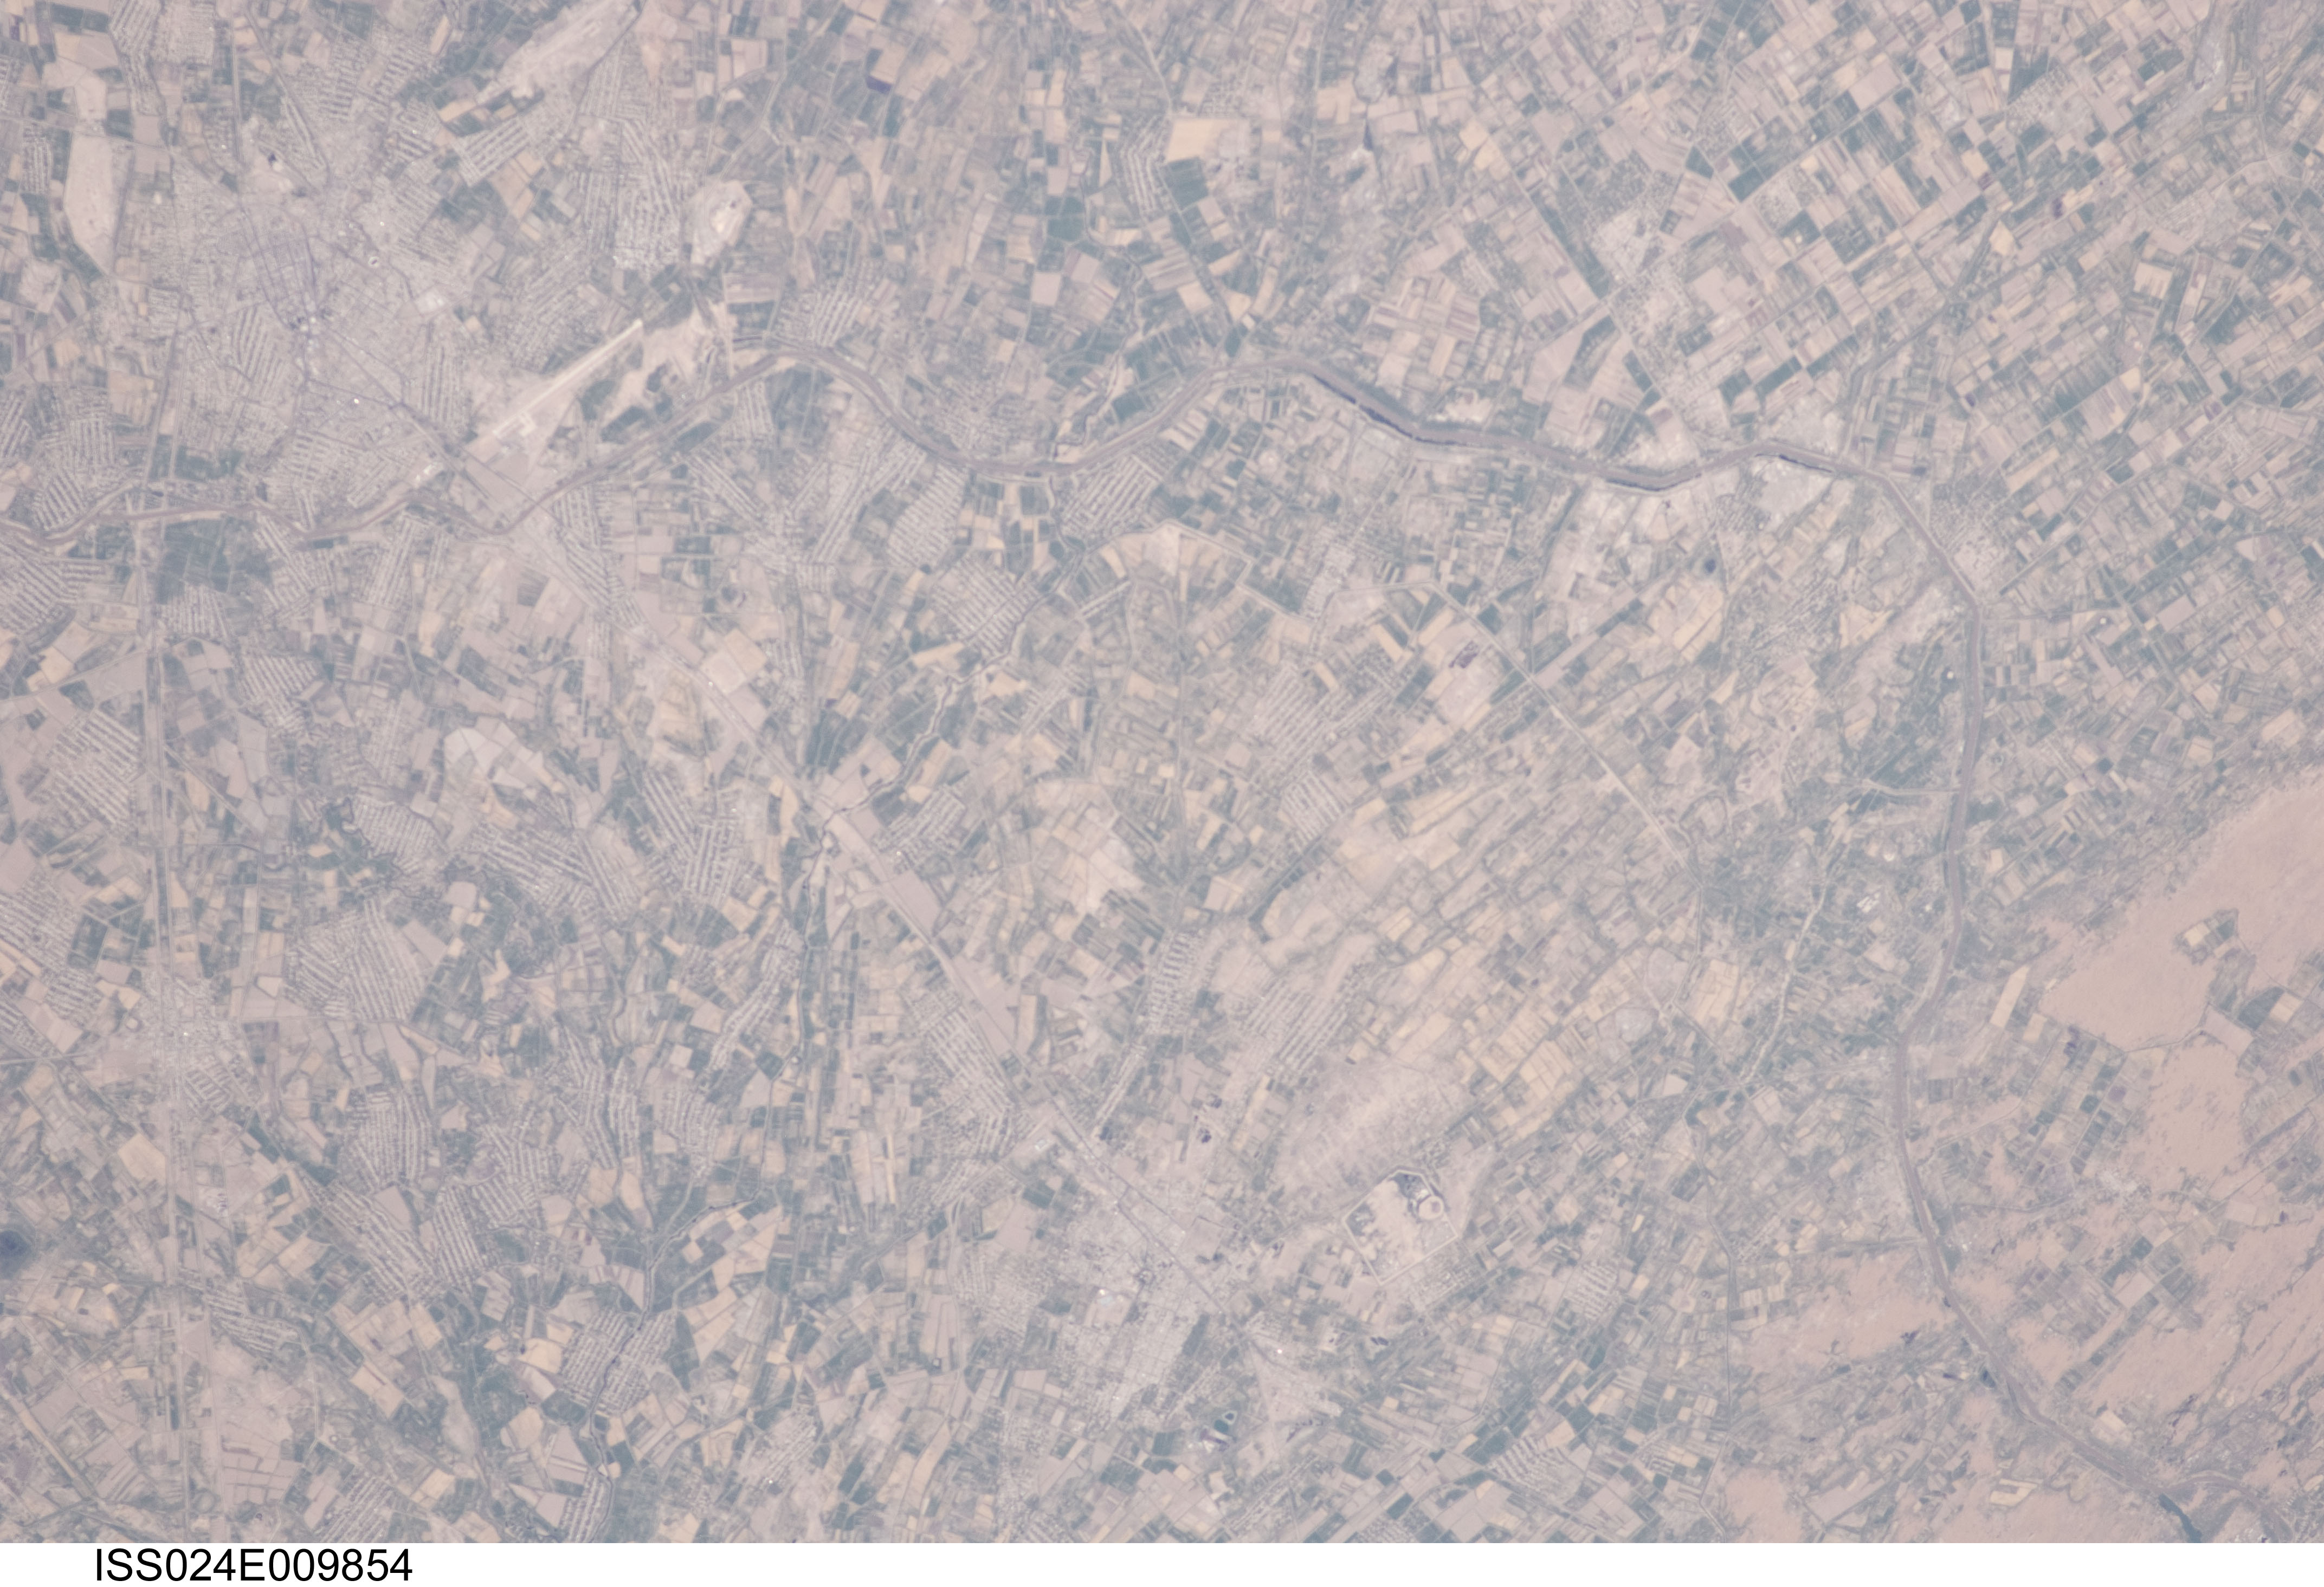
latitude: 37.7
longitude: 62.1
